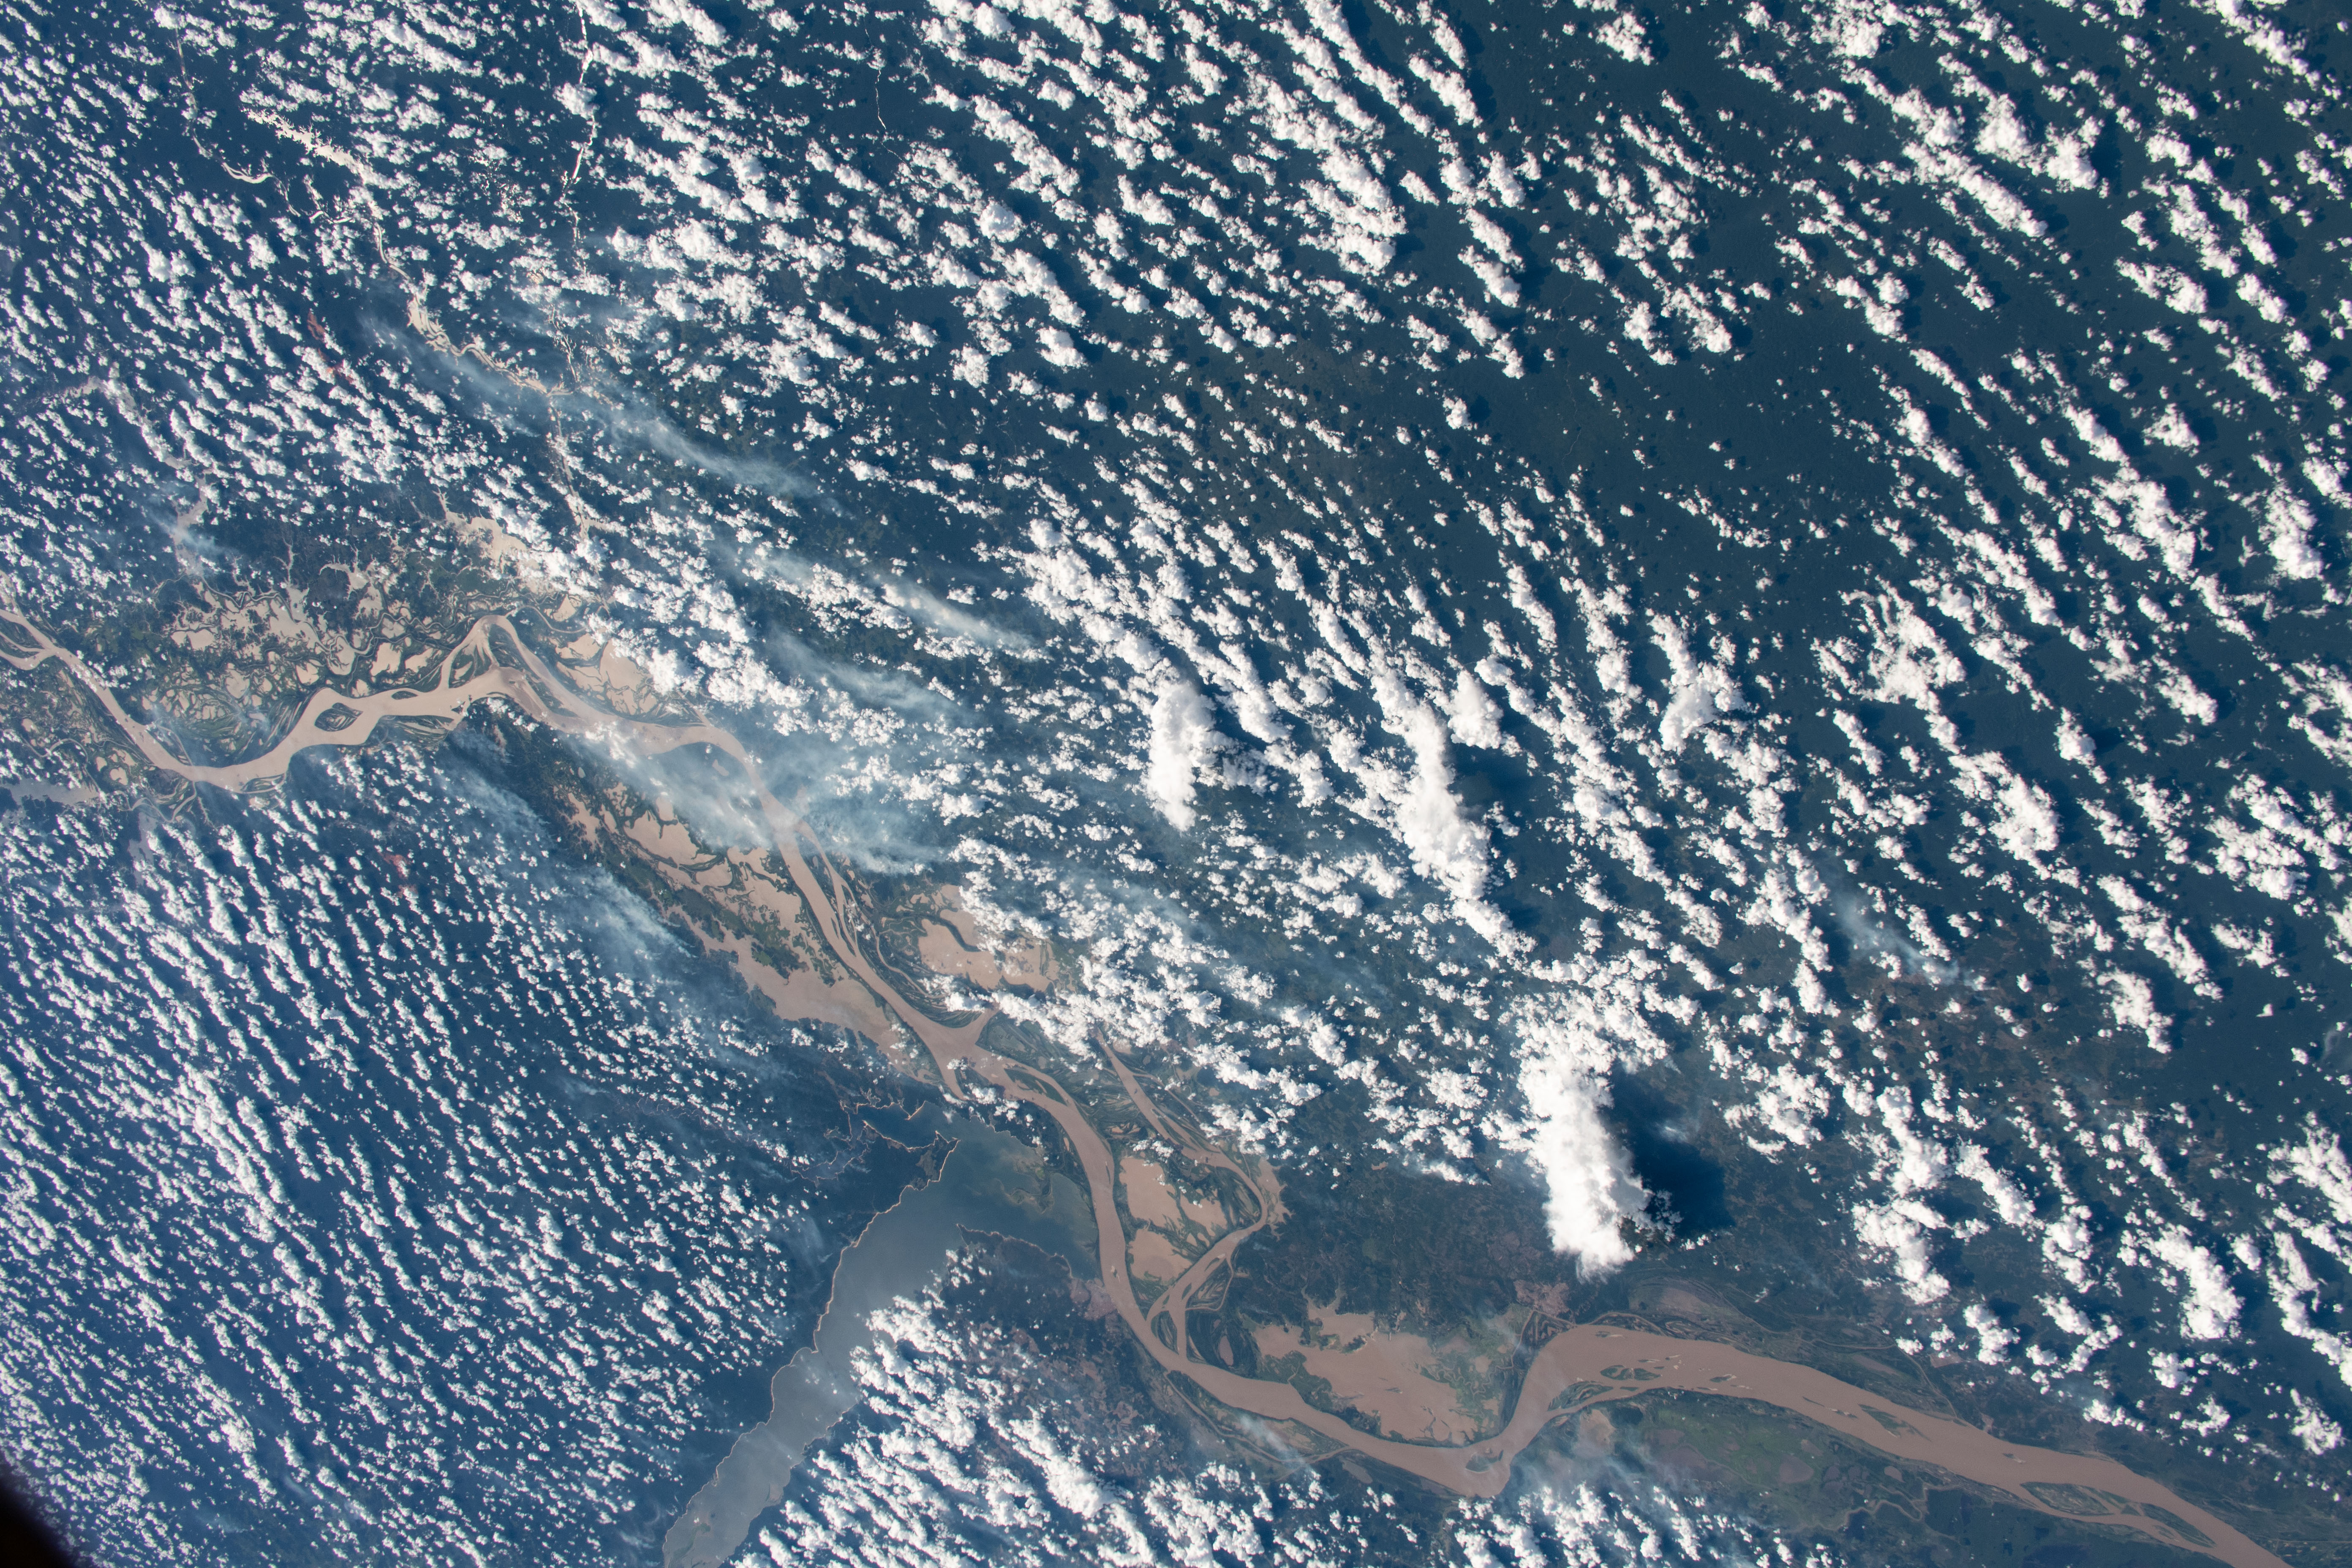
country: BRAZIL
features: LAGO GRANDE DO CURUAI, LAGOA TEPOUMA, LAGOA URARIA, AMAZON RIVER
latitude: -1.5
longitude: -55.0
